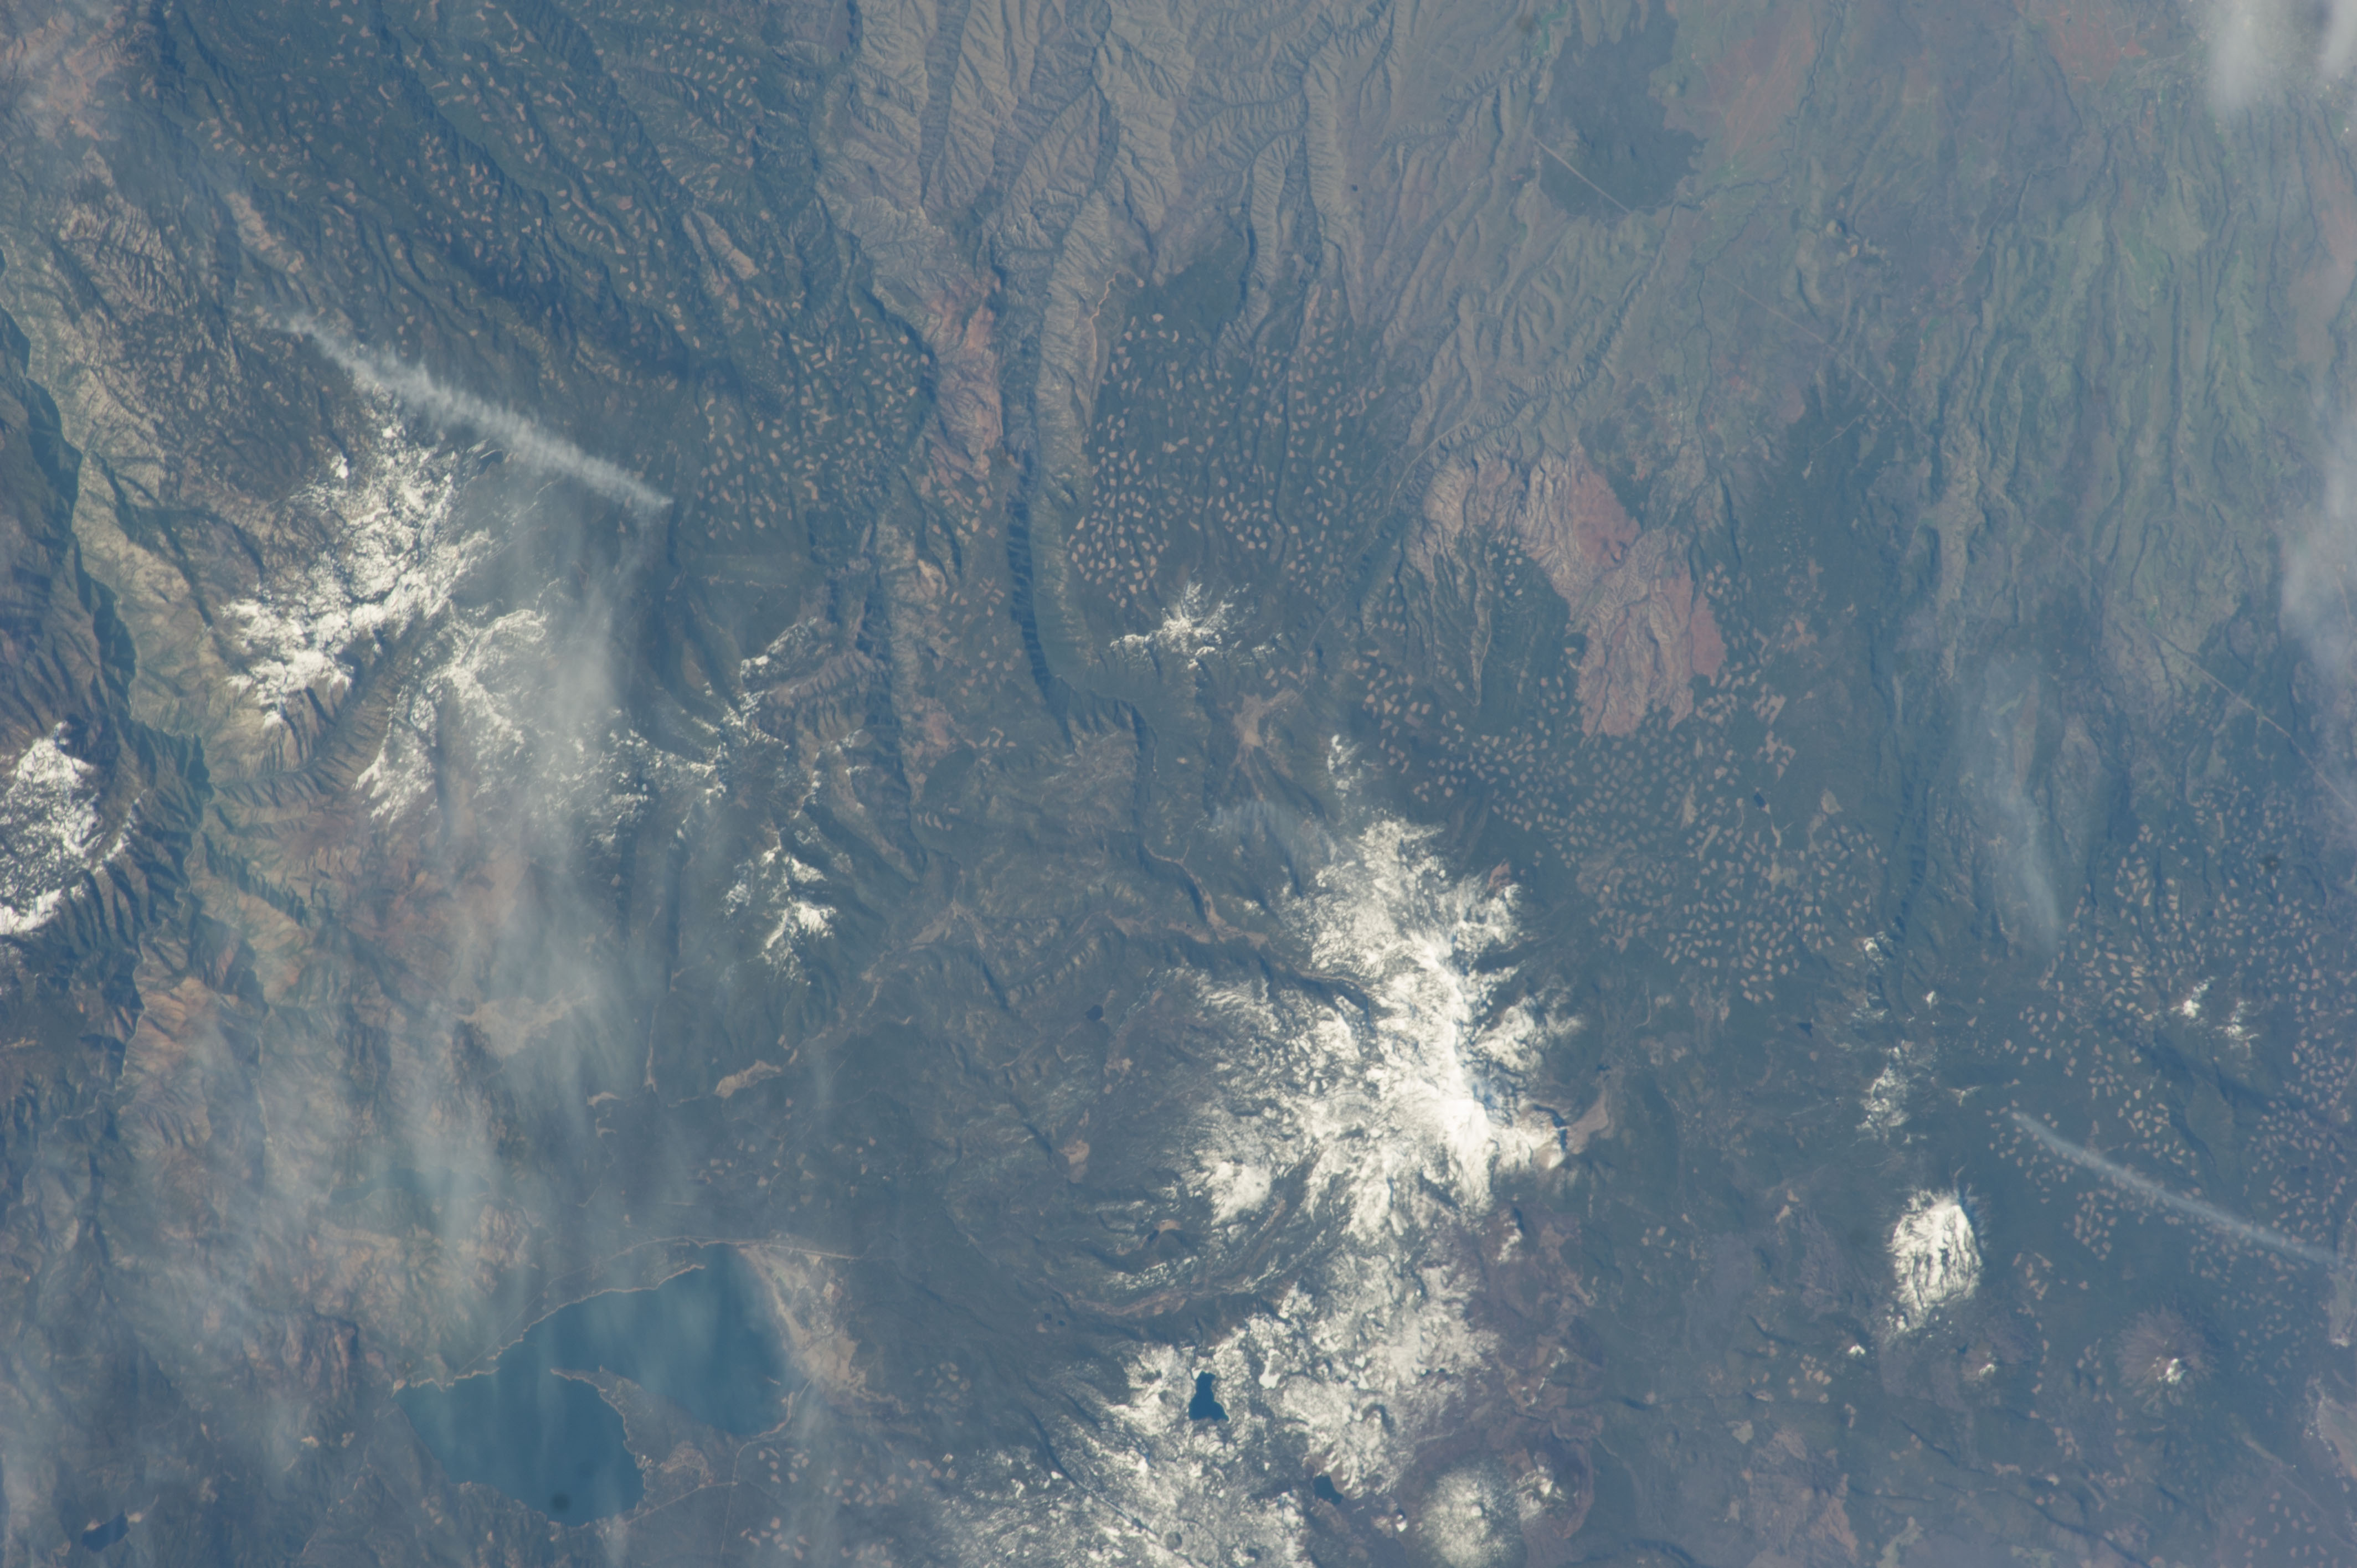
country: USA-CALIFORNIA
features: BUTT MOUNTAIN, MOUNTAINS, SNOW
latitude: 40.1
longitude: -121.5
